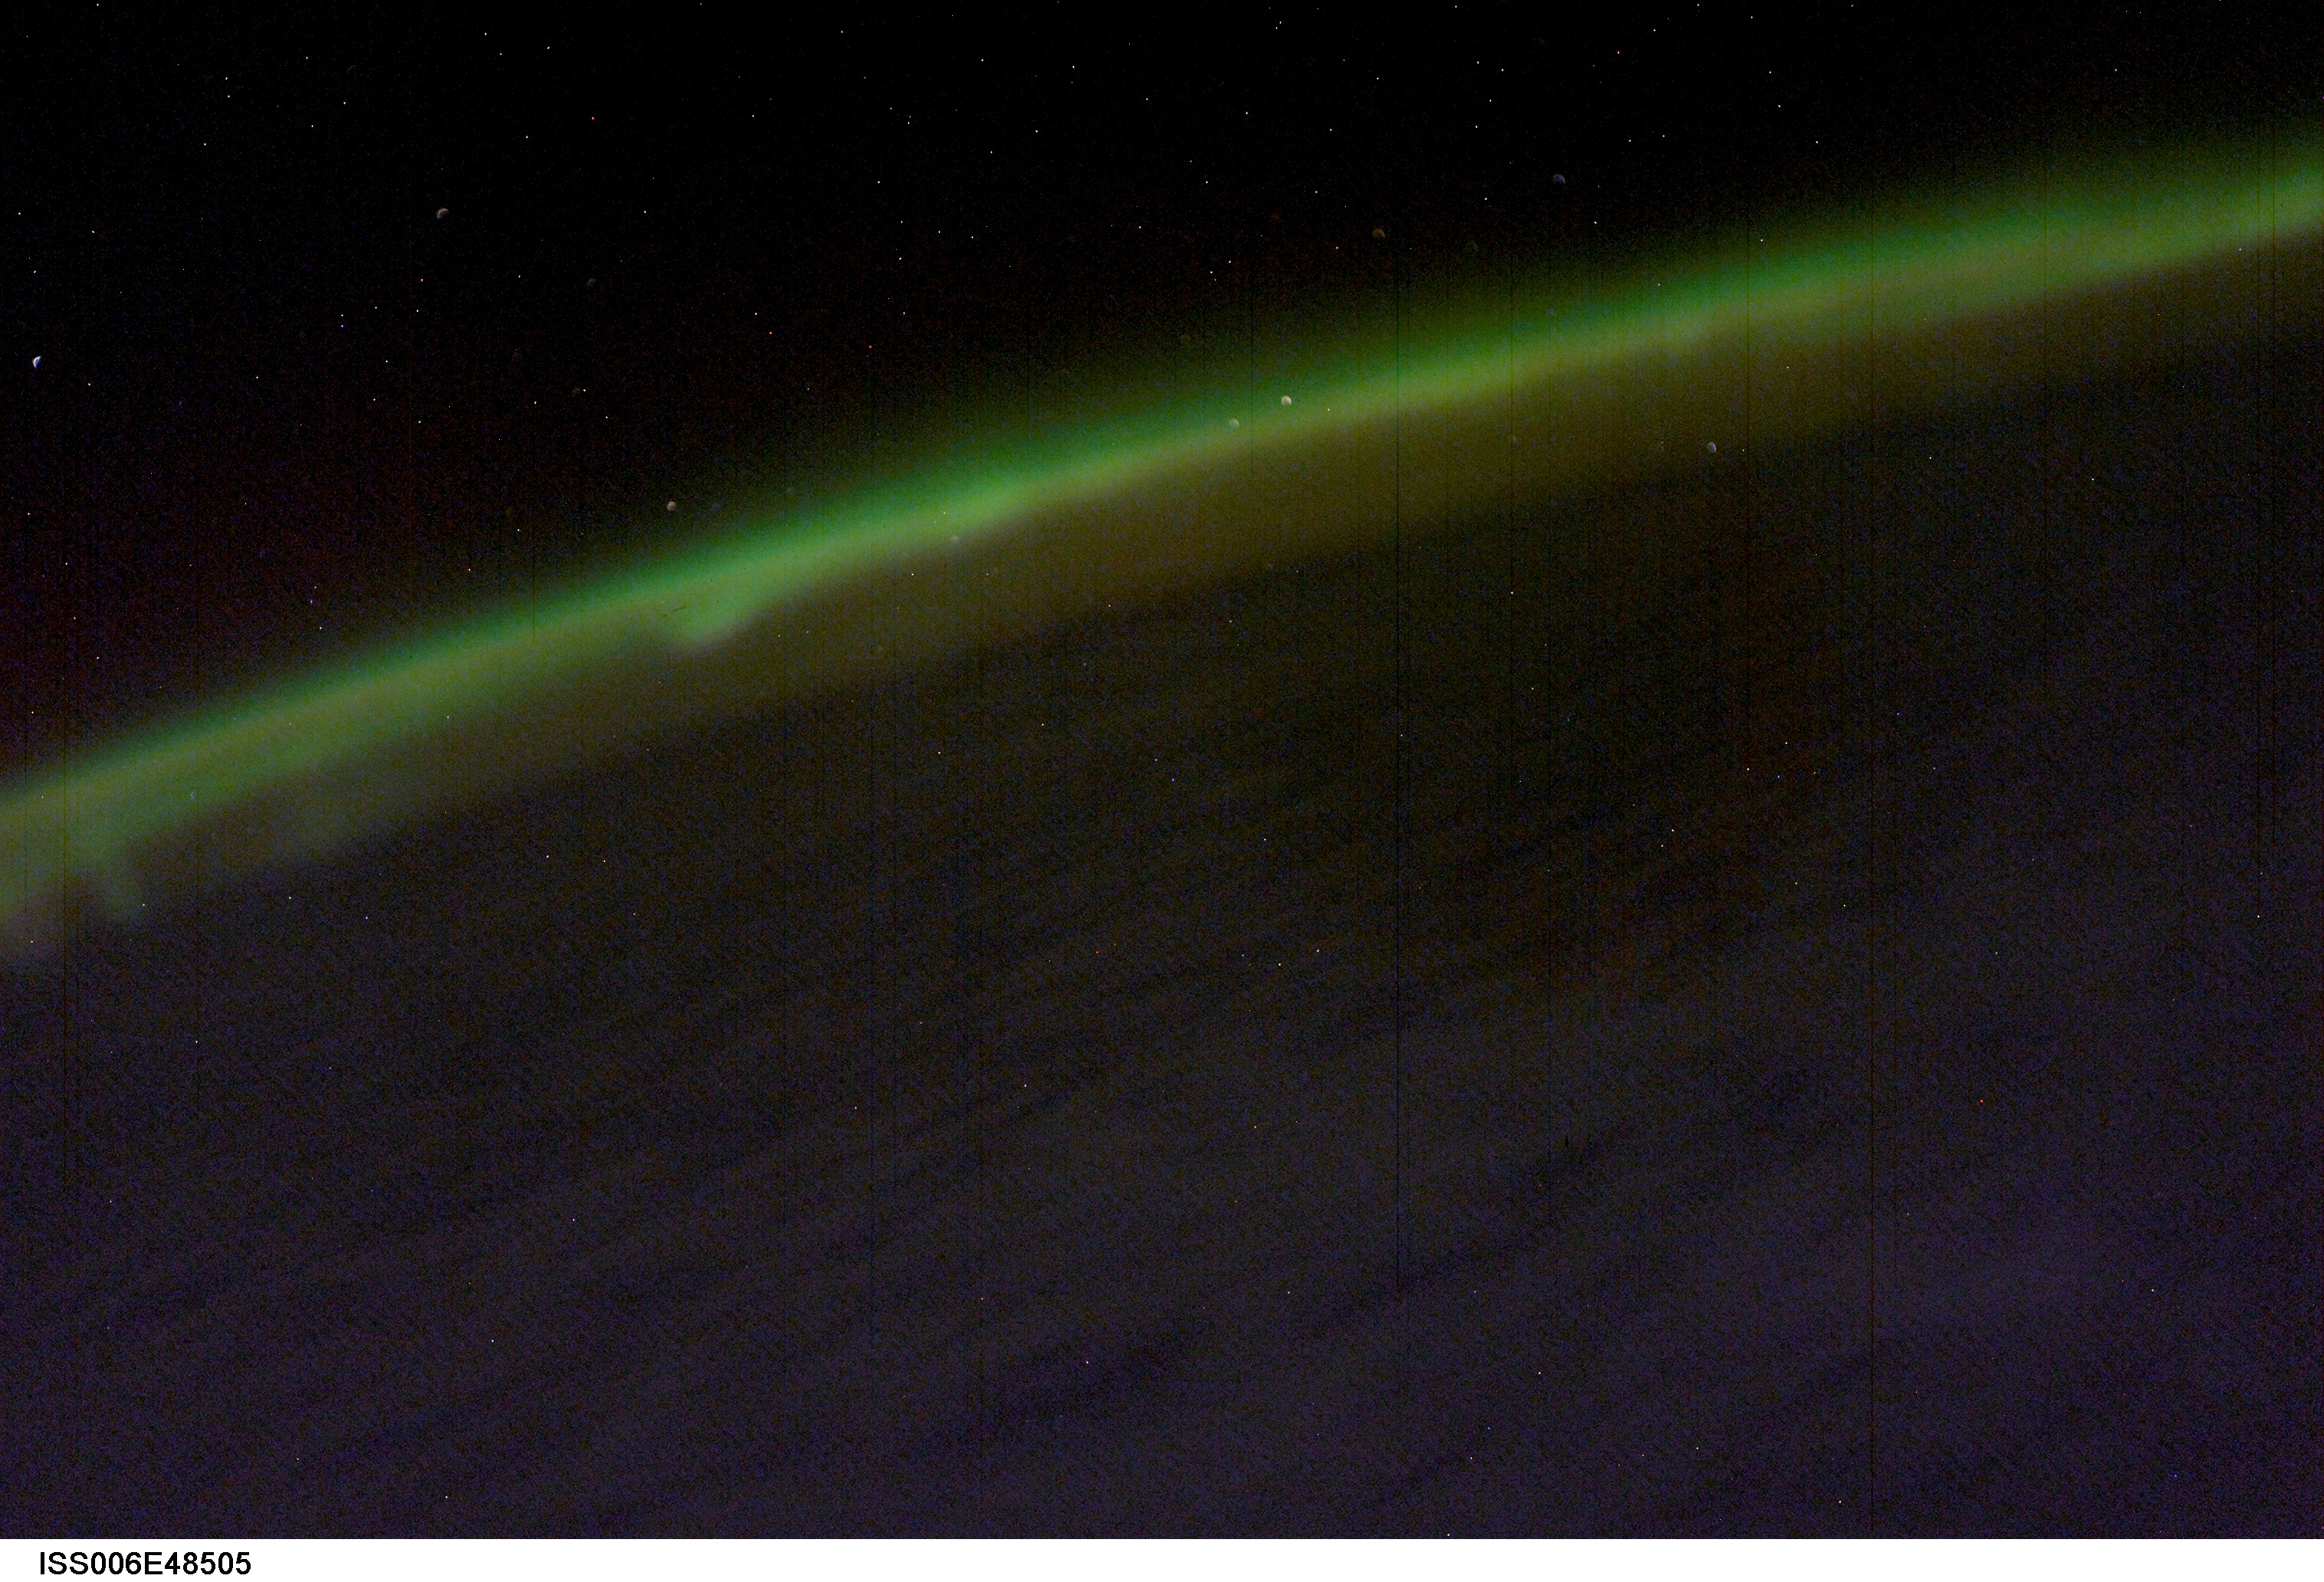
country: AURORA
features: AURORA AUSTRALIS, STARS
